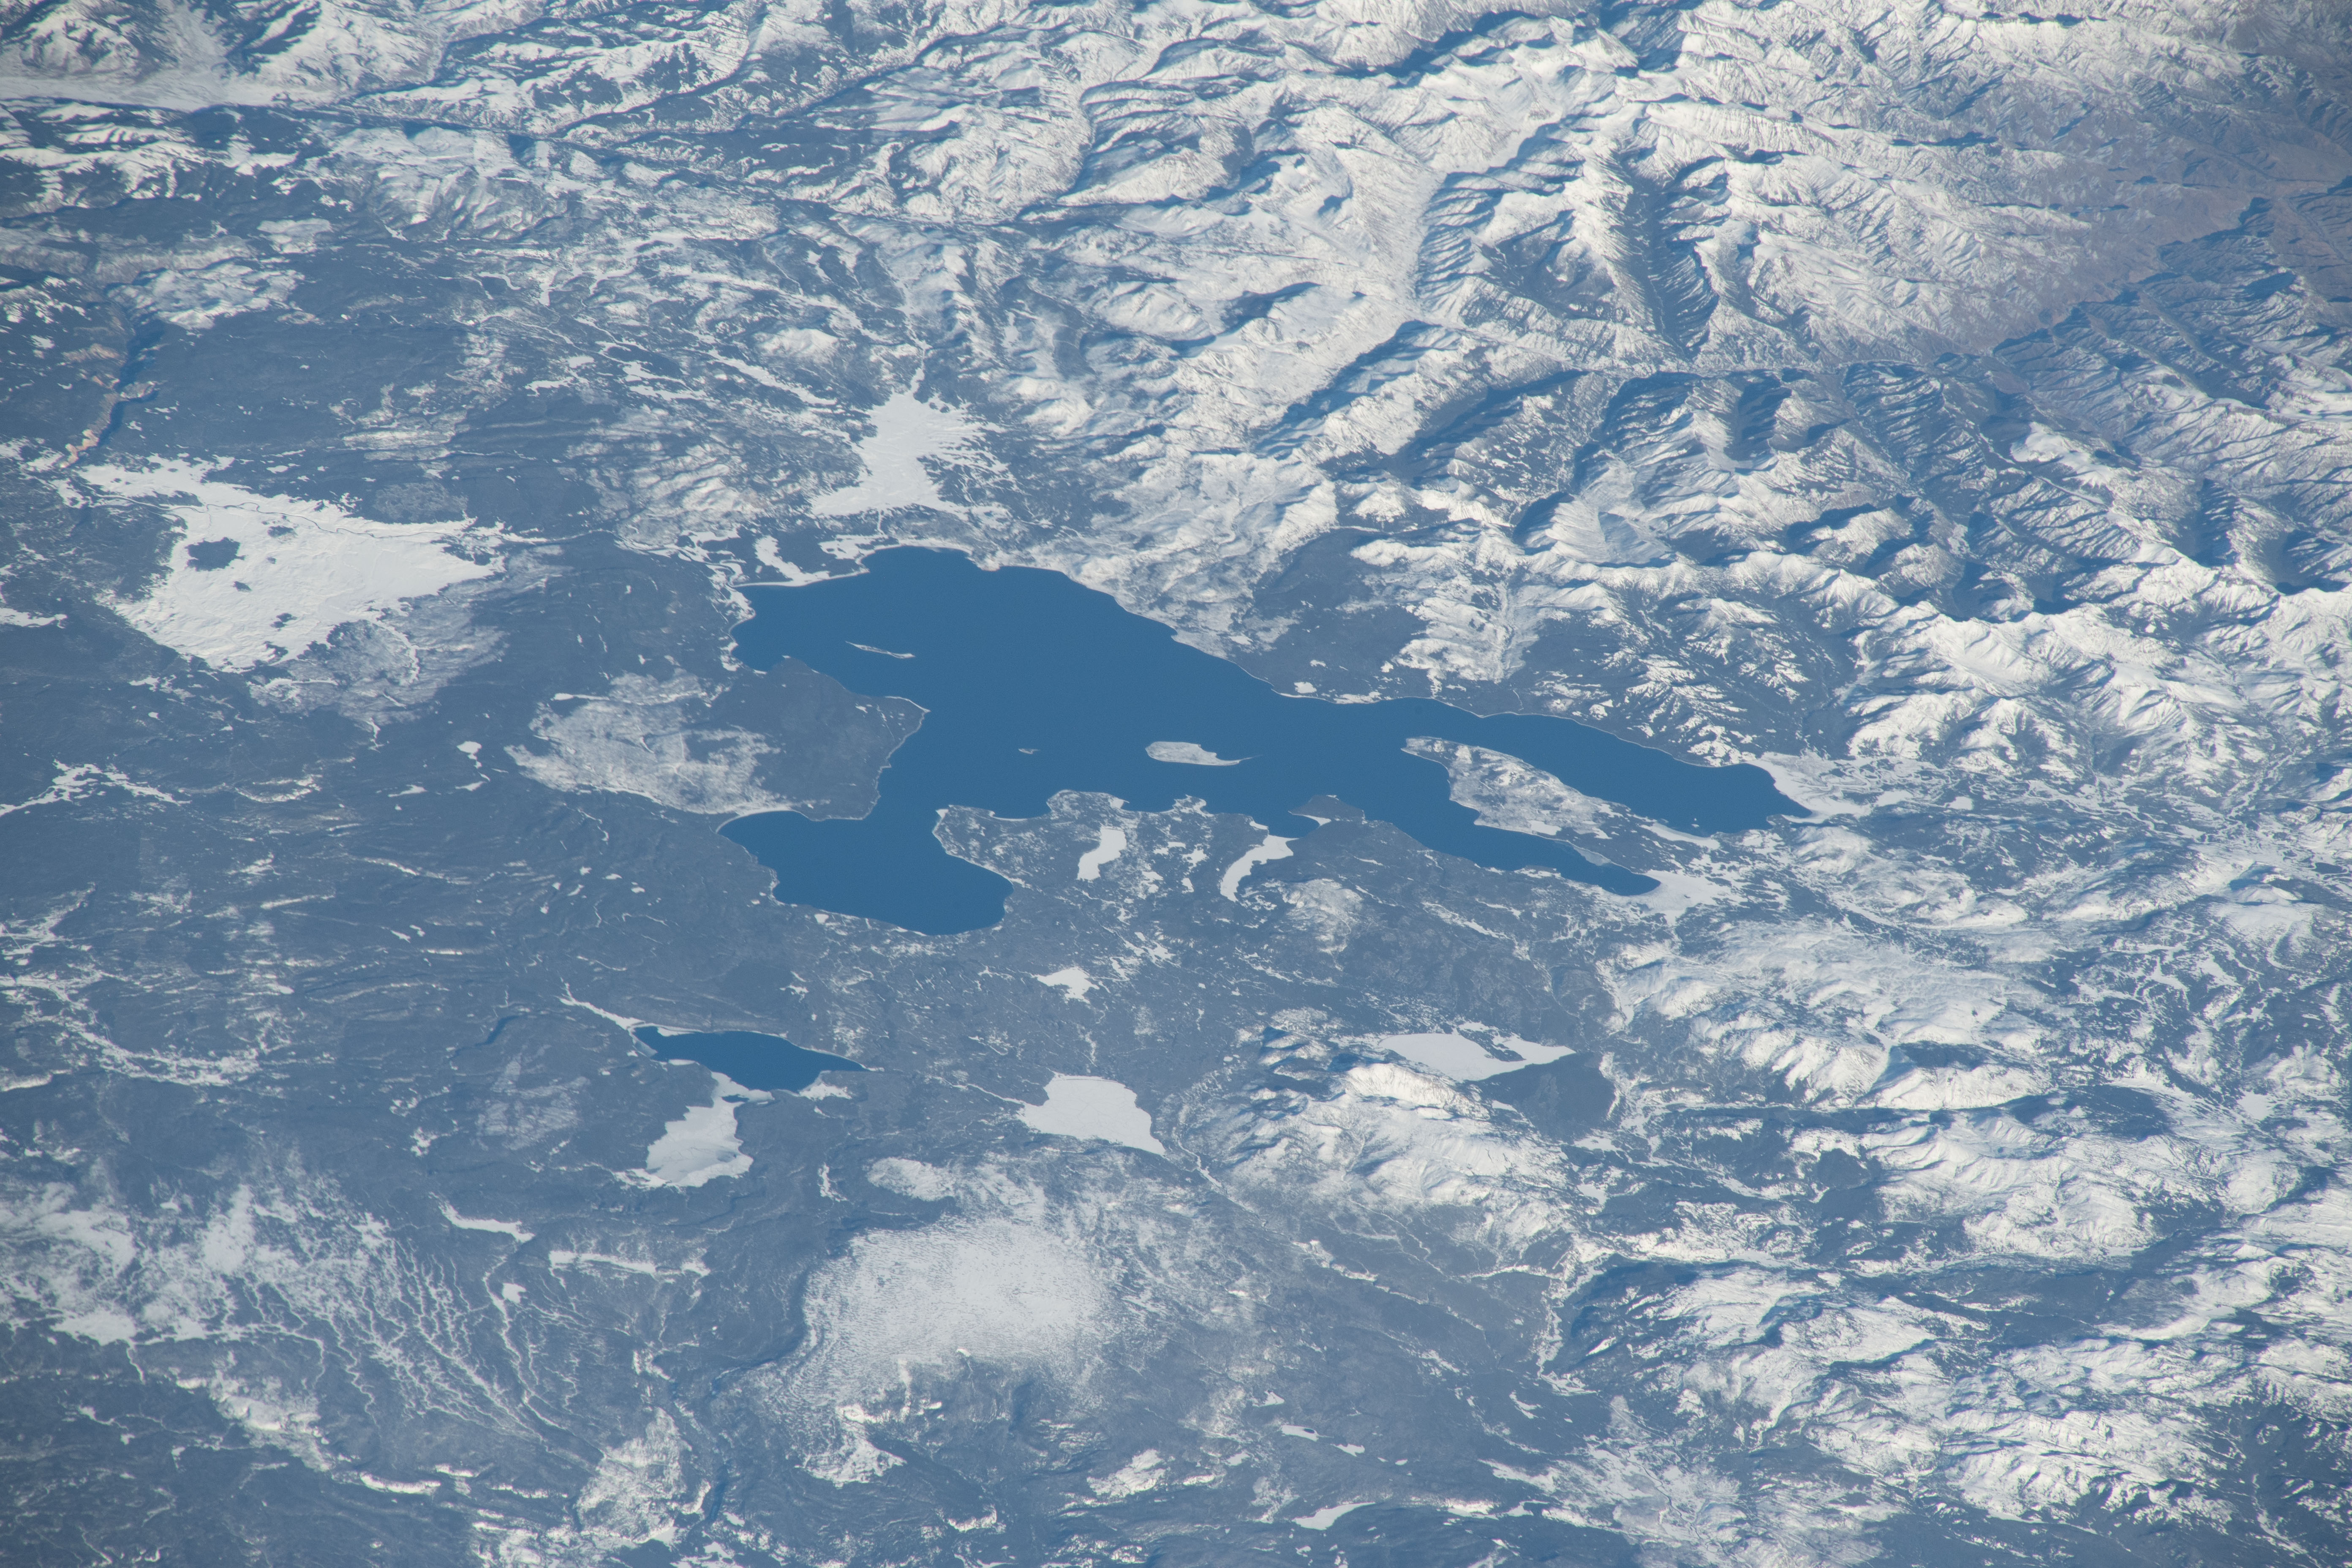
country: USA-WYOMING
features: YELLOWSTONE LAKE, ROCKY MOUNTAINS, SHOSHONE LAKE, SNOW, YELLOWSTONE NATIONAL PARK
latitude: 44.3
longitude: -110.4
